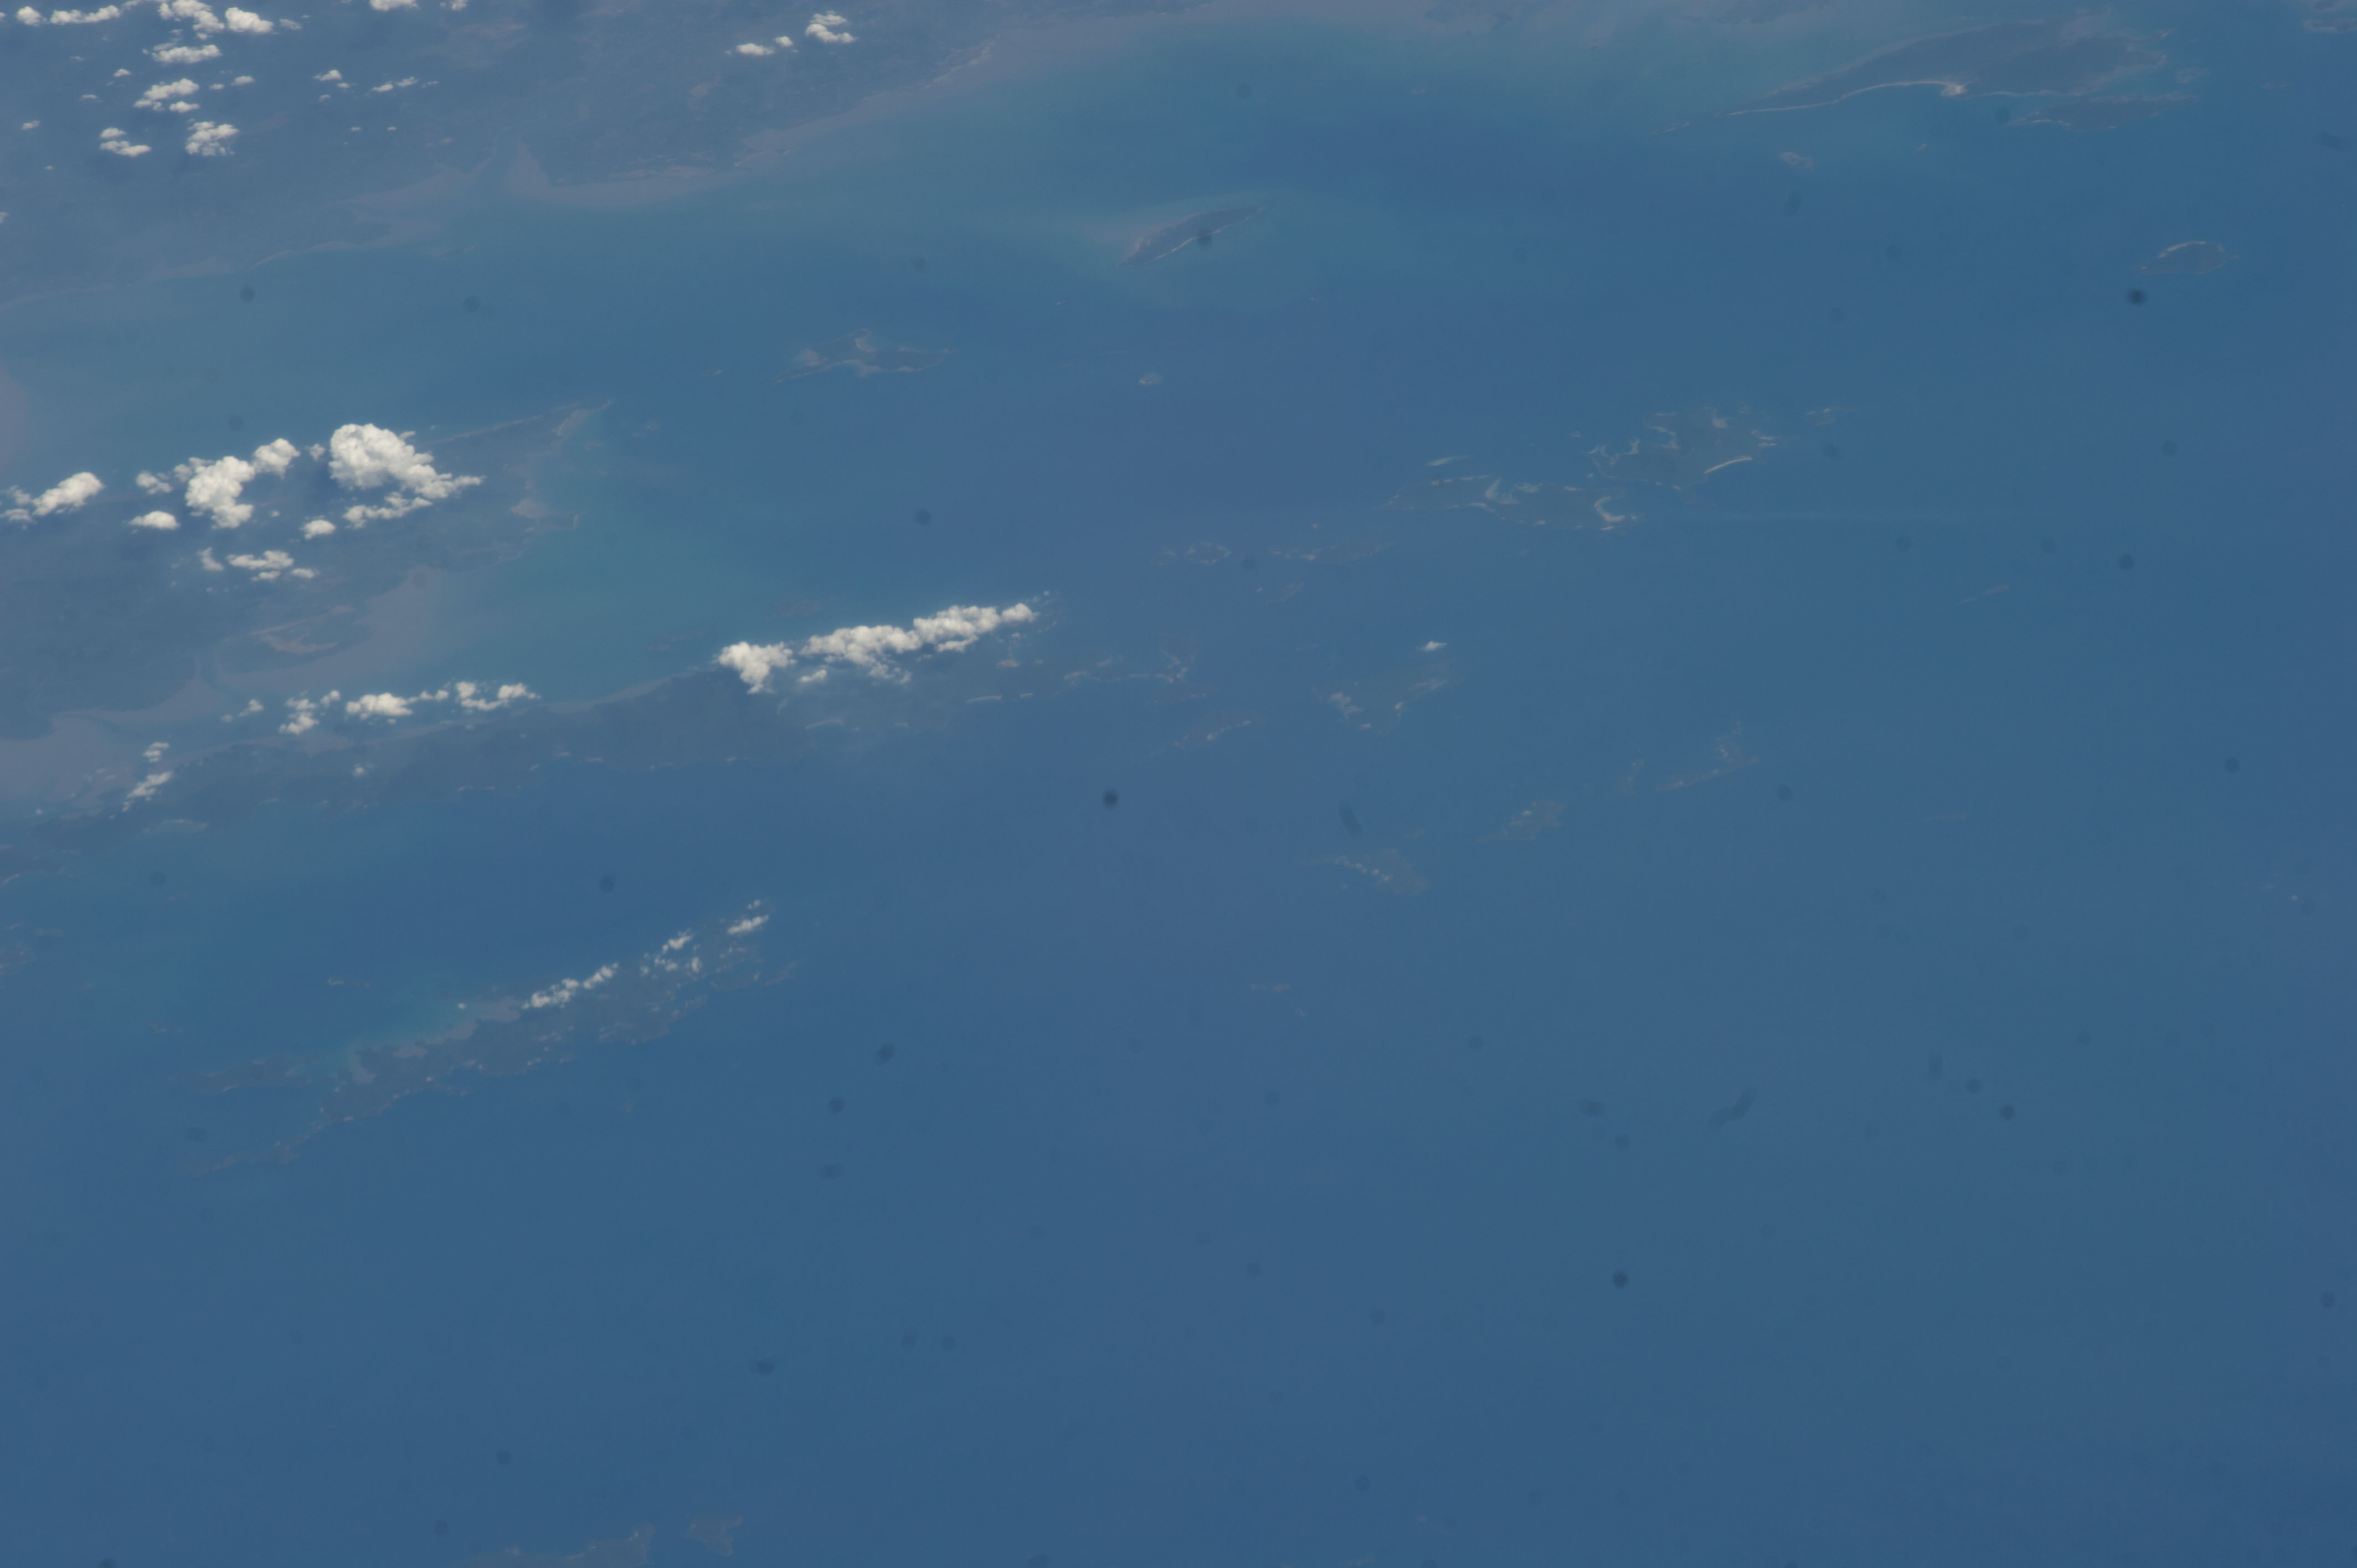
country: MYANMAR (BURMA)
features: ANDAMAN SEA, S. MERGUI ARCHIPELAGO, TENASSERIM COAST, SED., HAZE, FOREST
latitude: 11.5
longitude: 98.1
